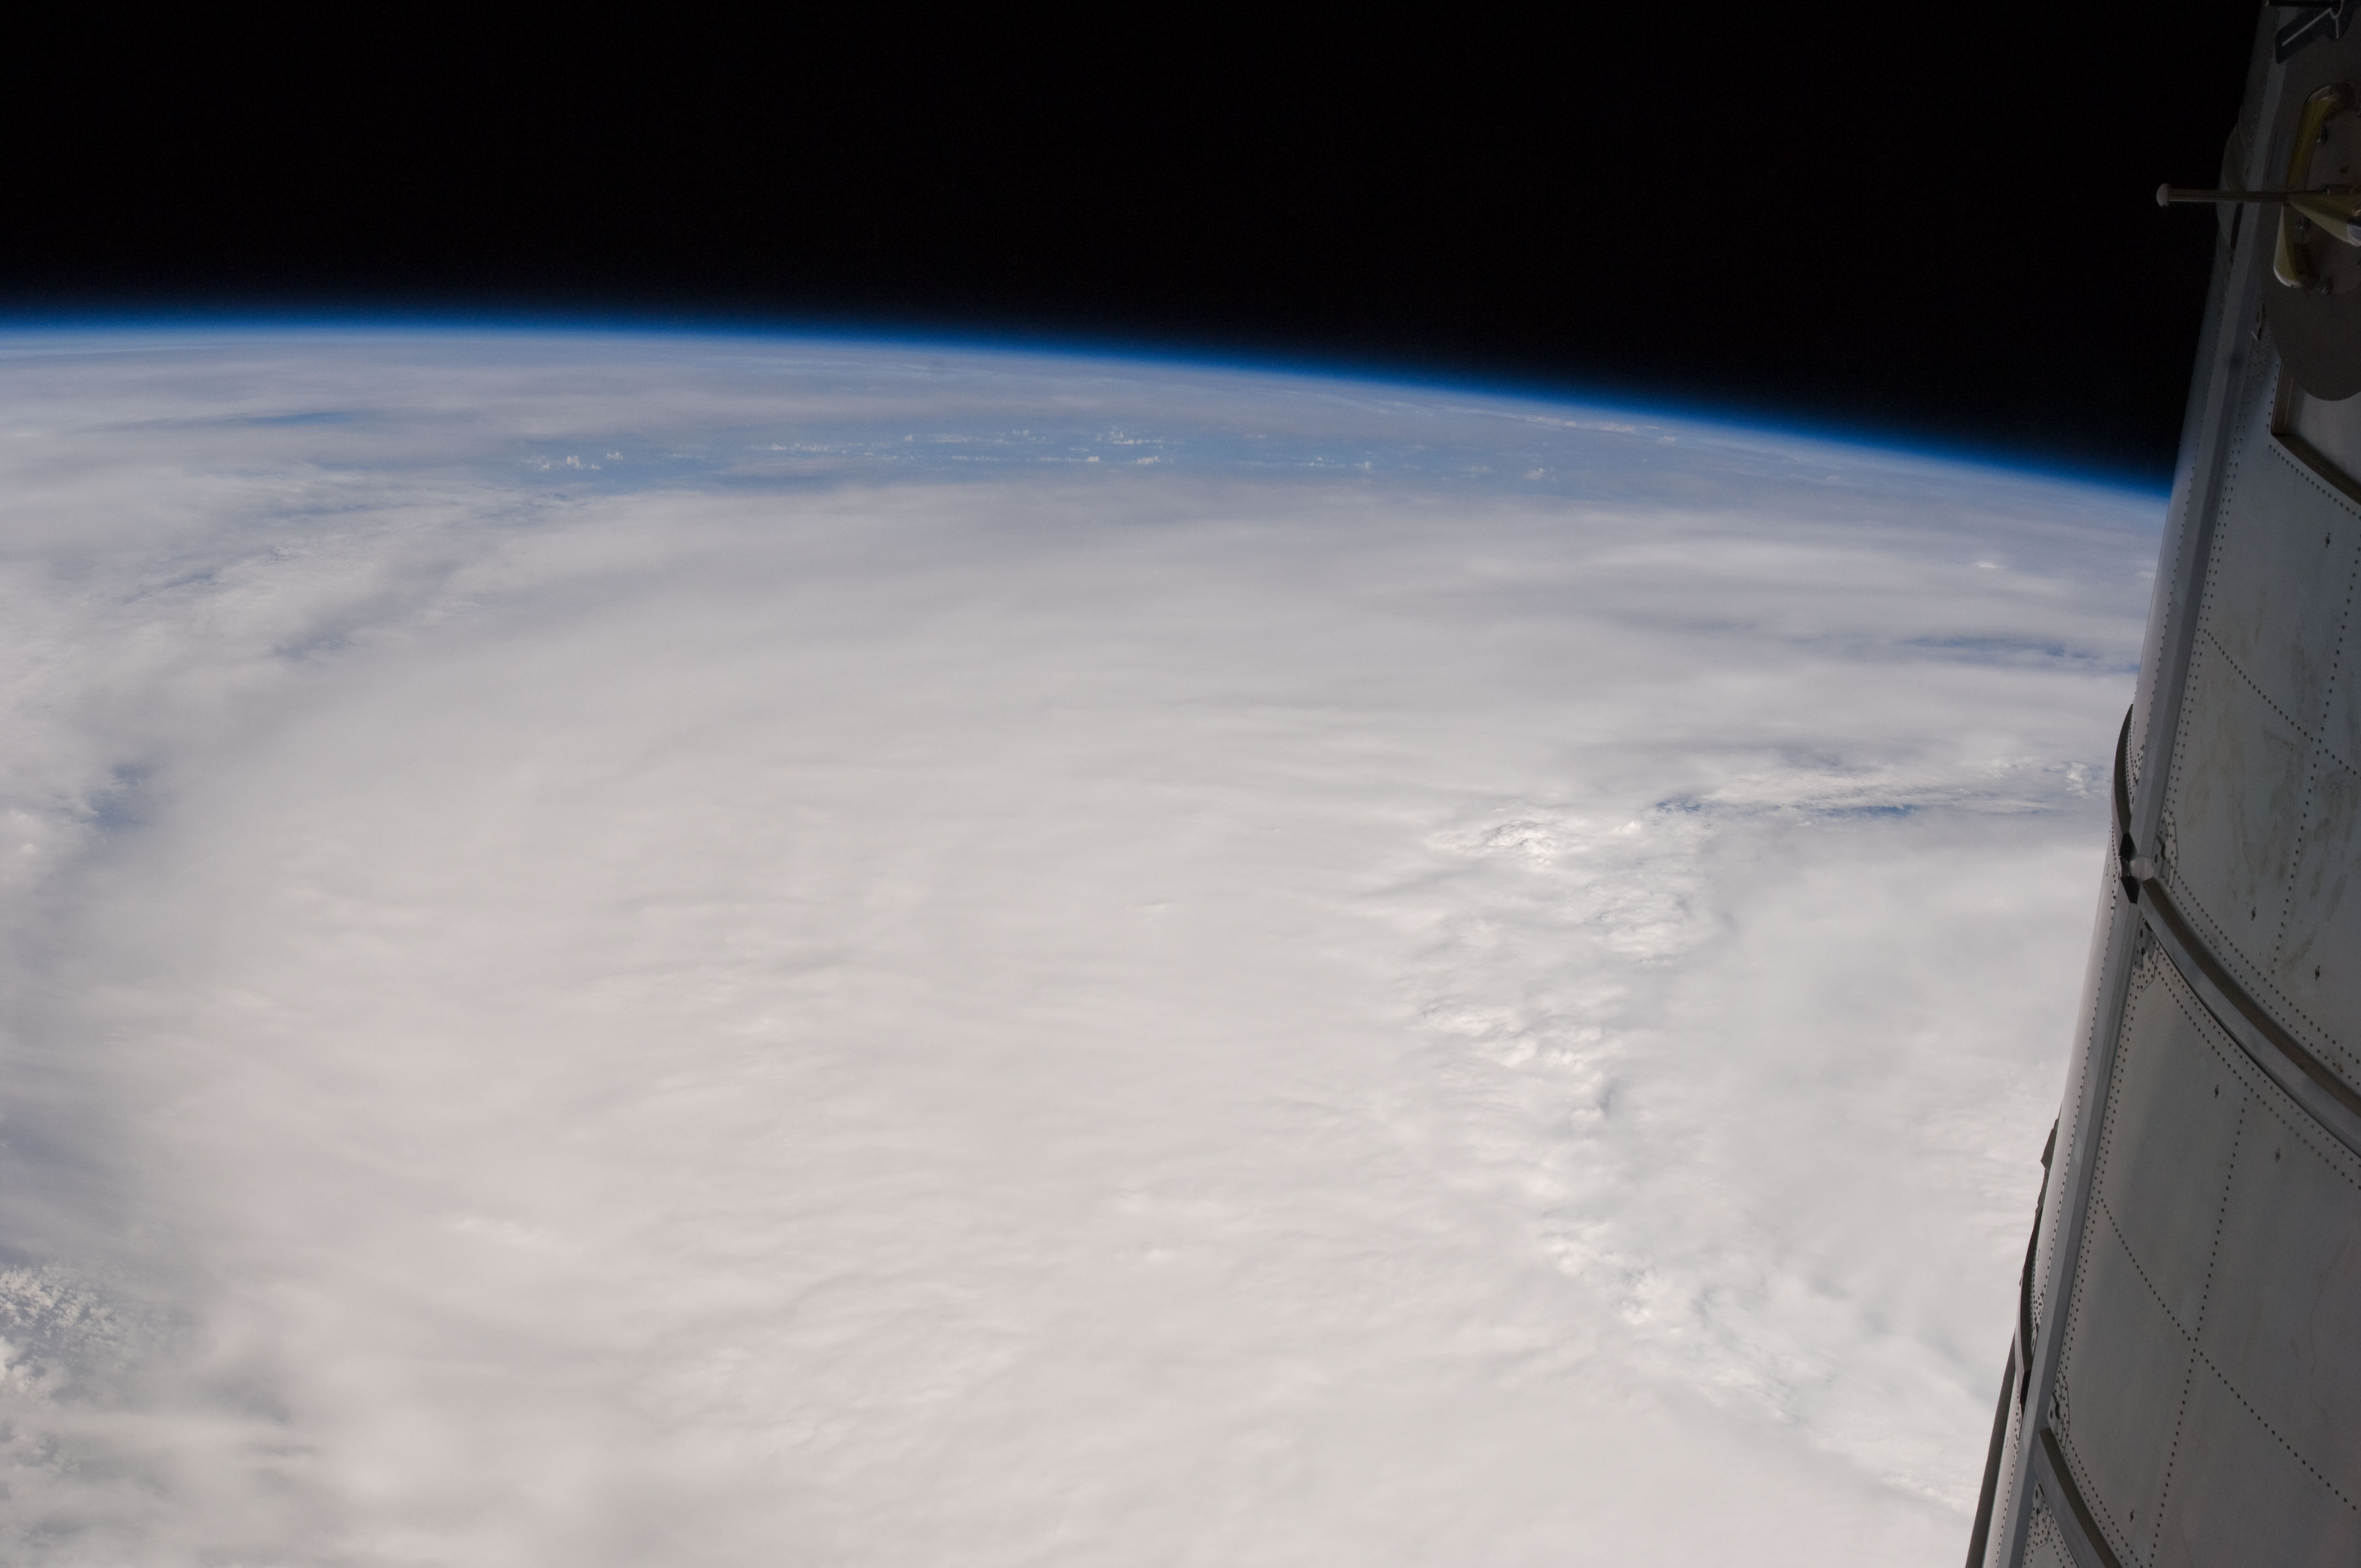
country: ATLANTIC OCEAN
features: PAN-HURRICANE IRENE, STORM BANDS, ISS
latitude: 31.5
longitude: -77.5
